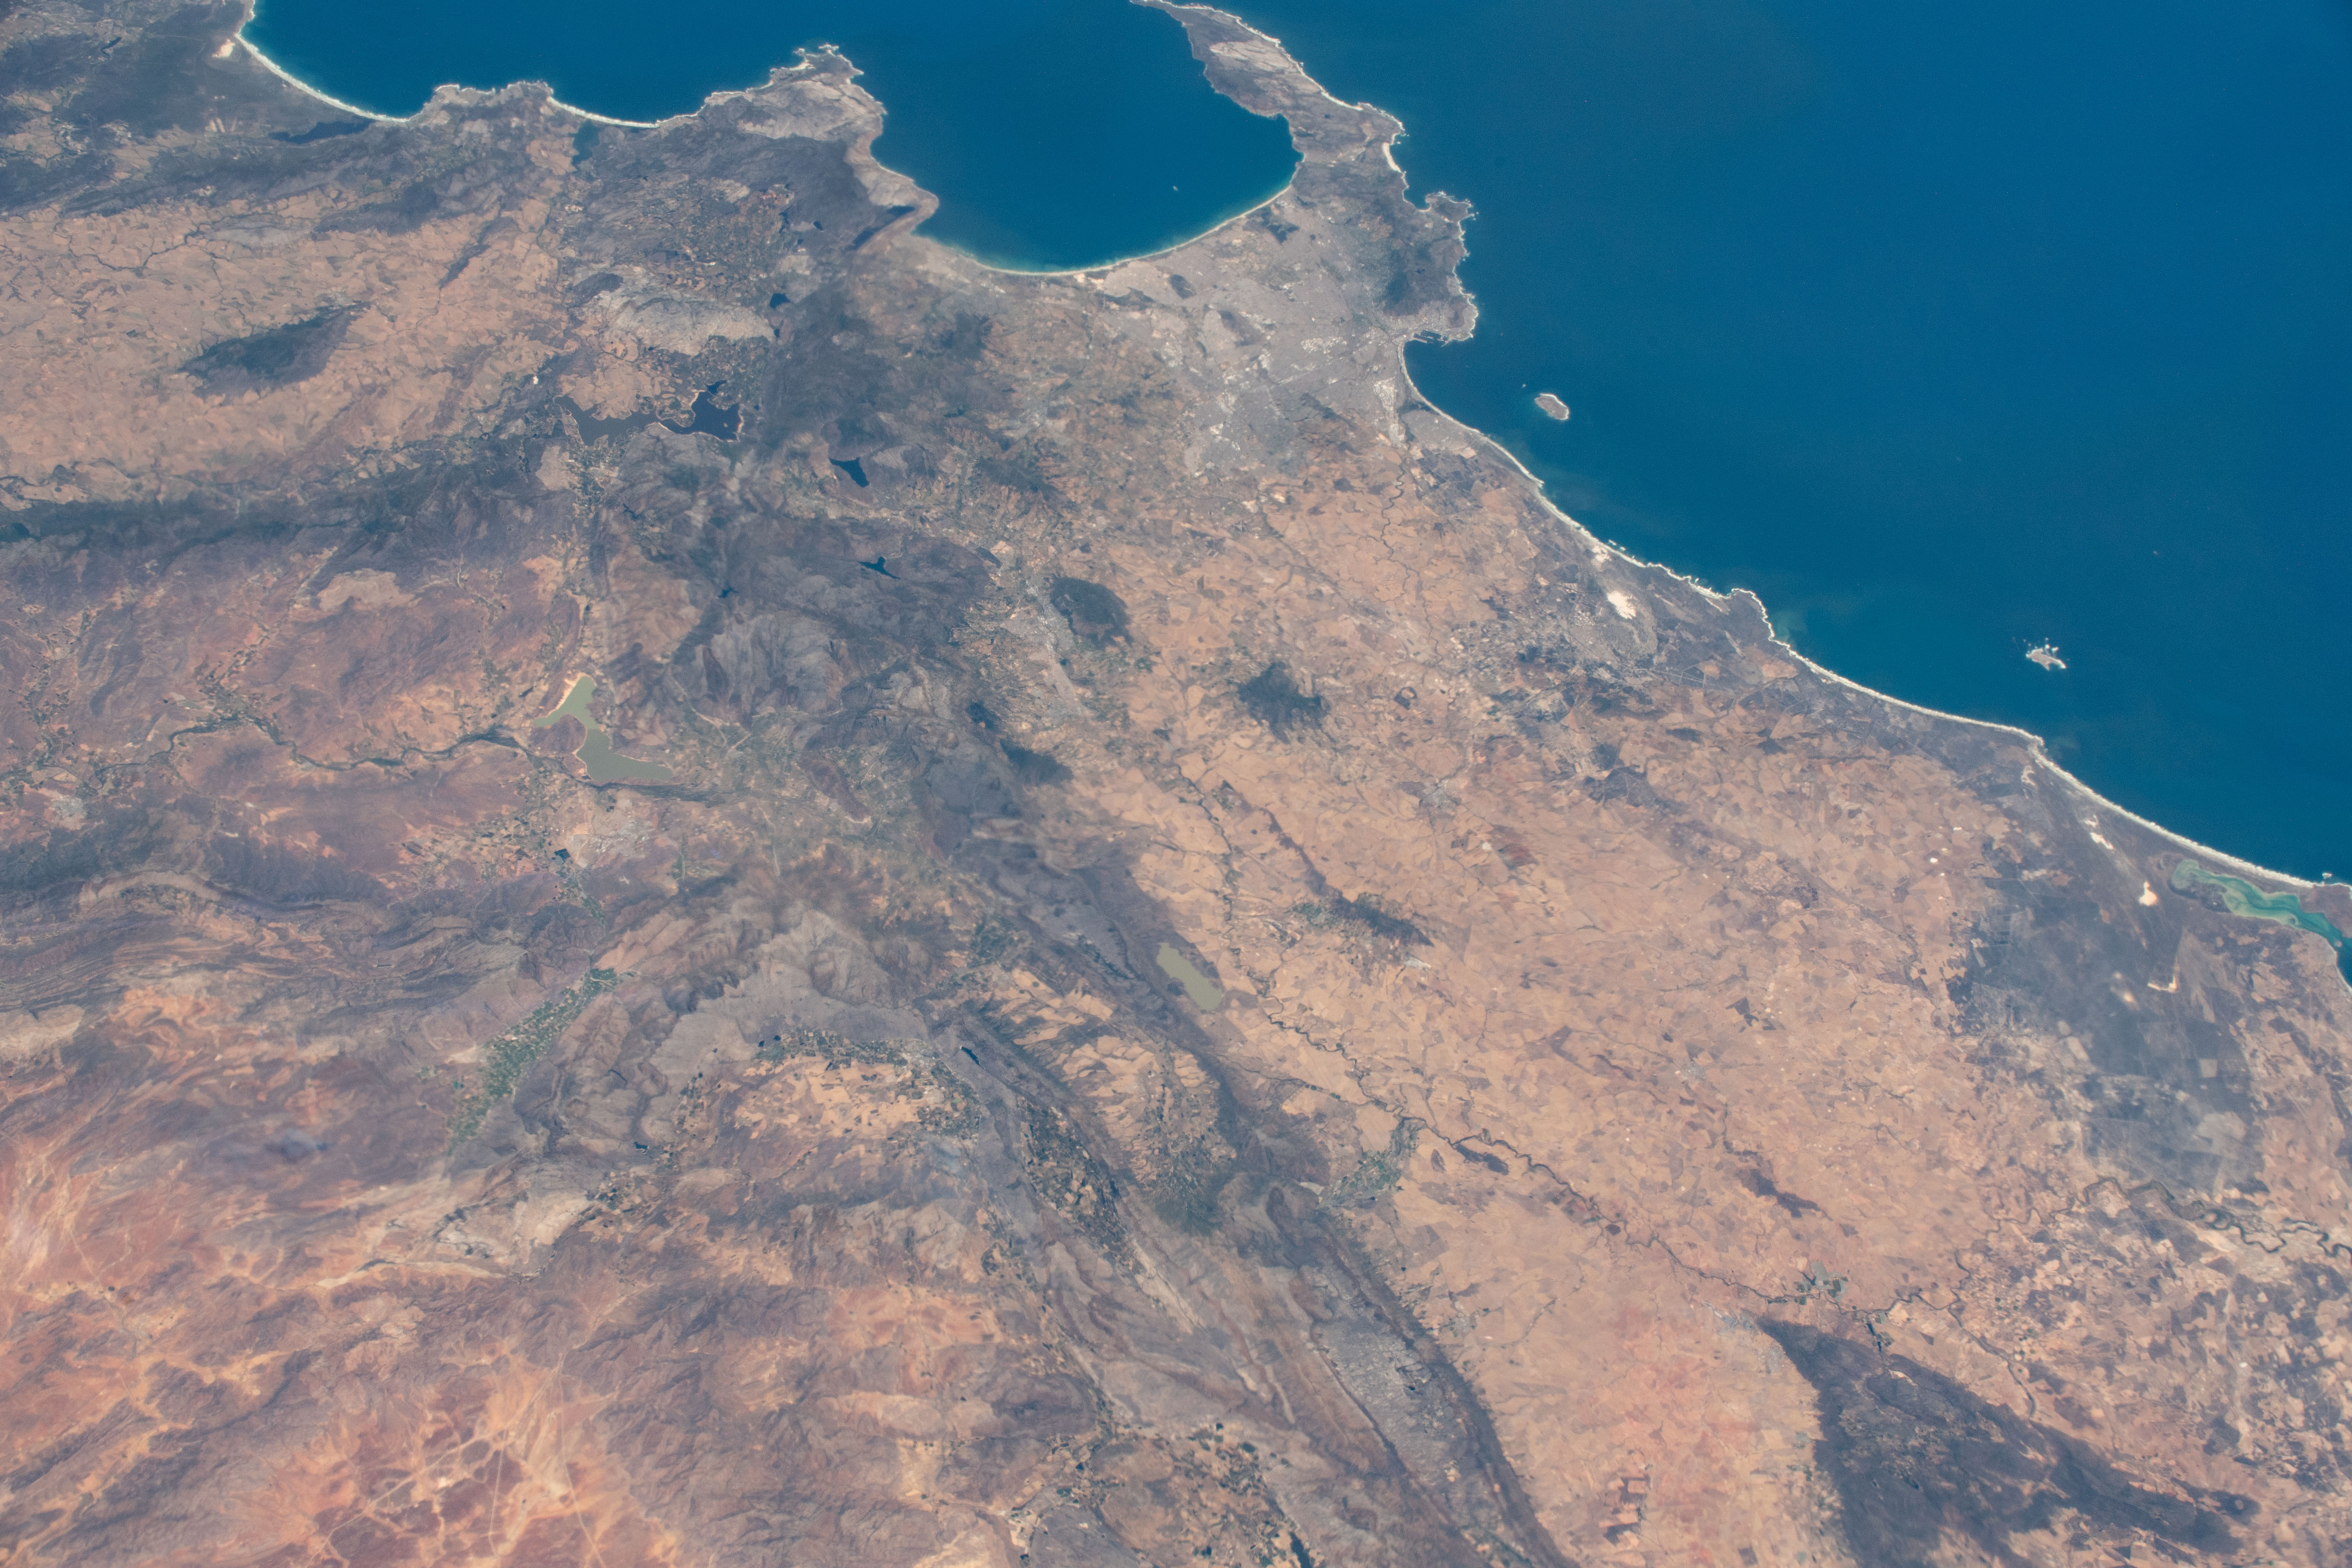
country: REPUBLIC SOUTH AFRICA
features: BANGHOEK PRIVATE NATURE RESERVE, CAPE TOWN, MATROOSBERG MOUNTAIN CATCHMENT AREA
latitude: -33.3
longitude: 18.7
